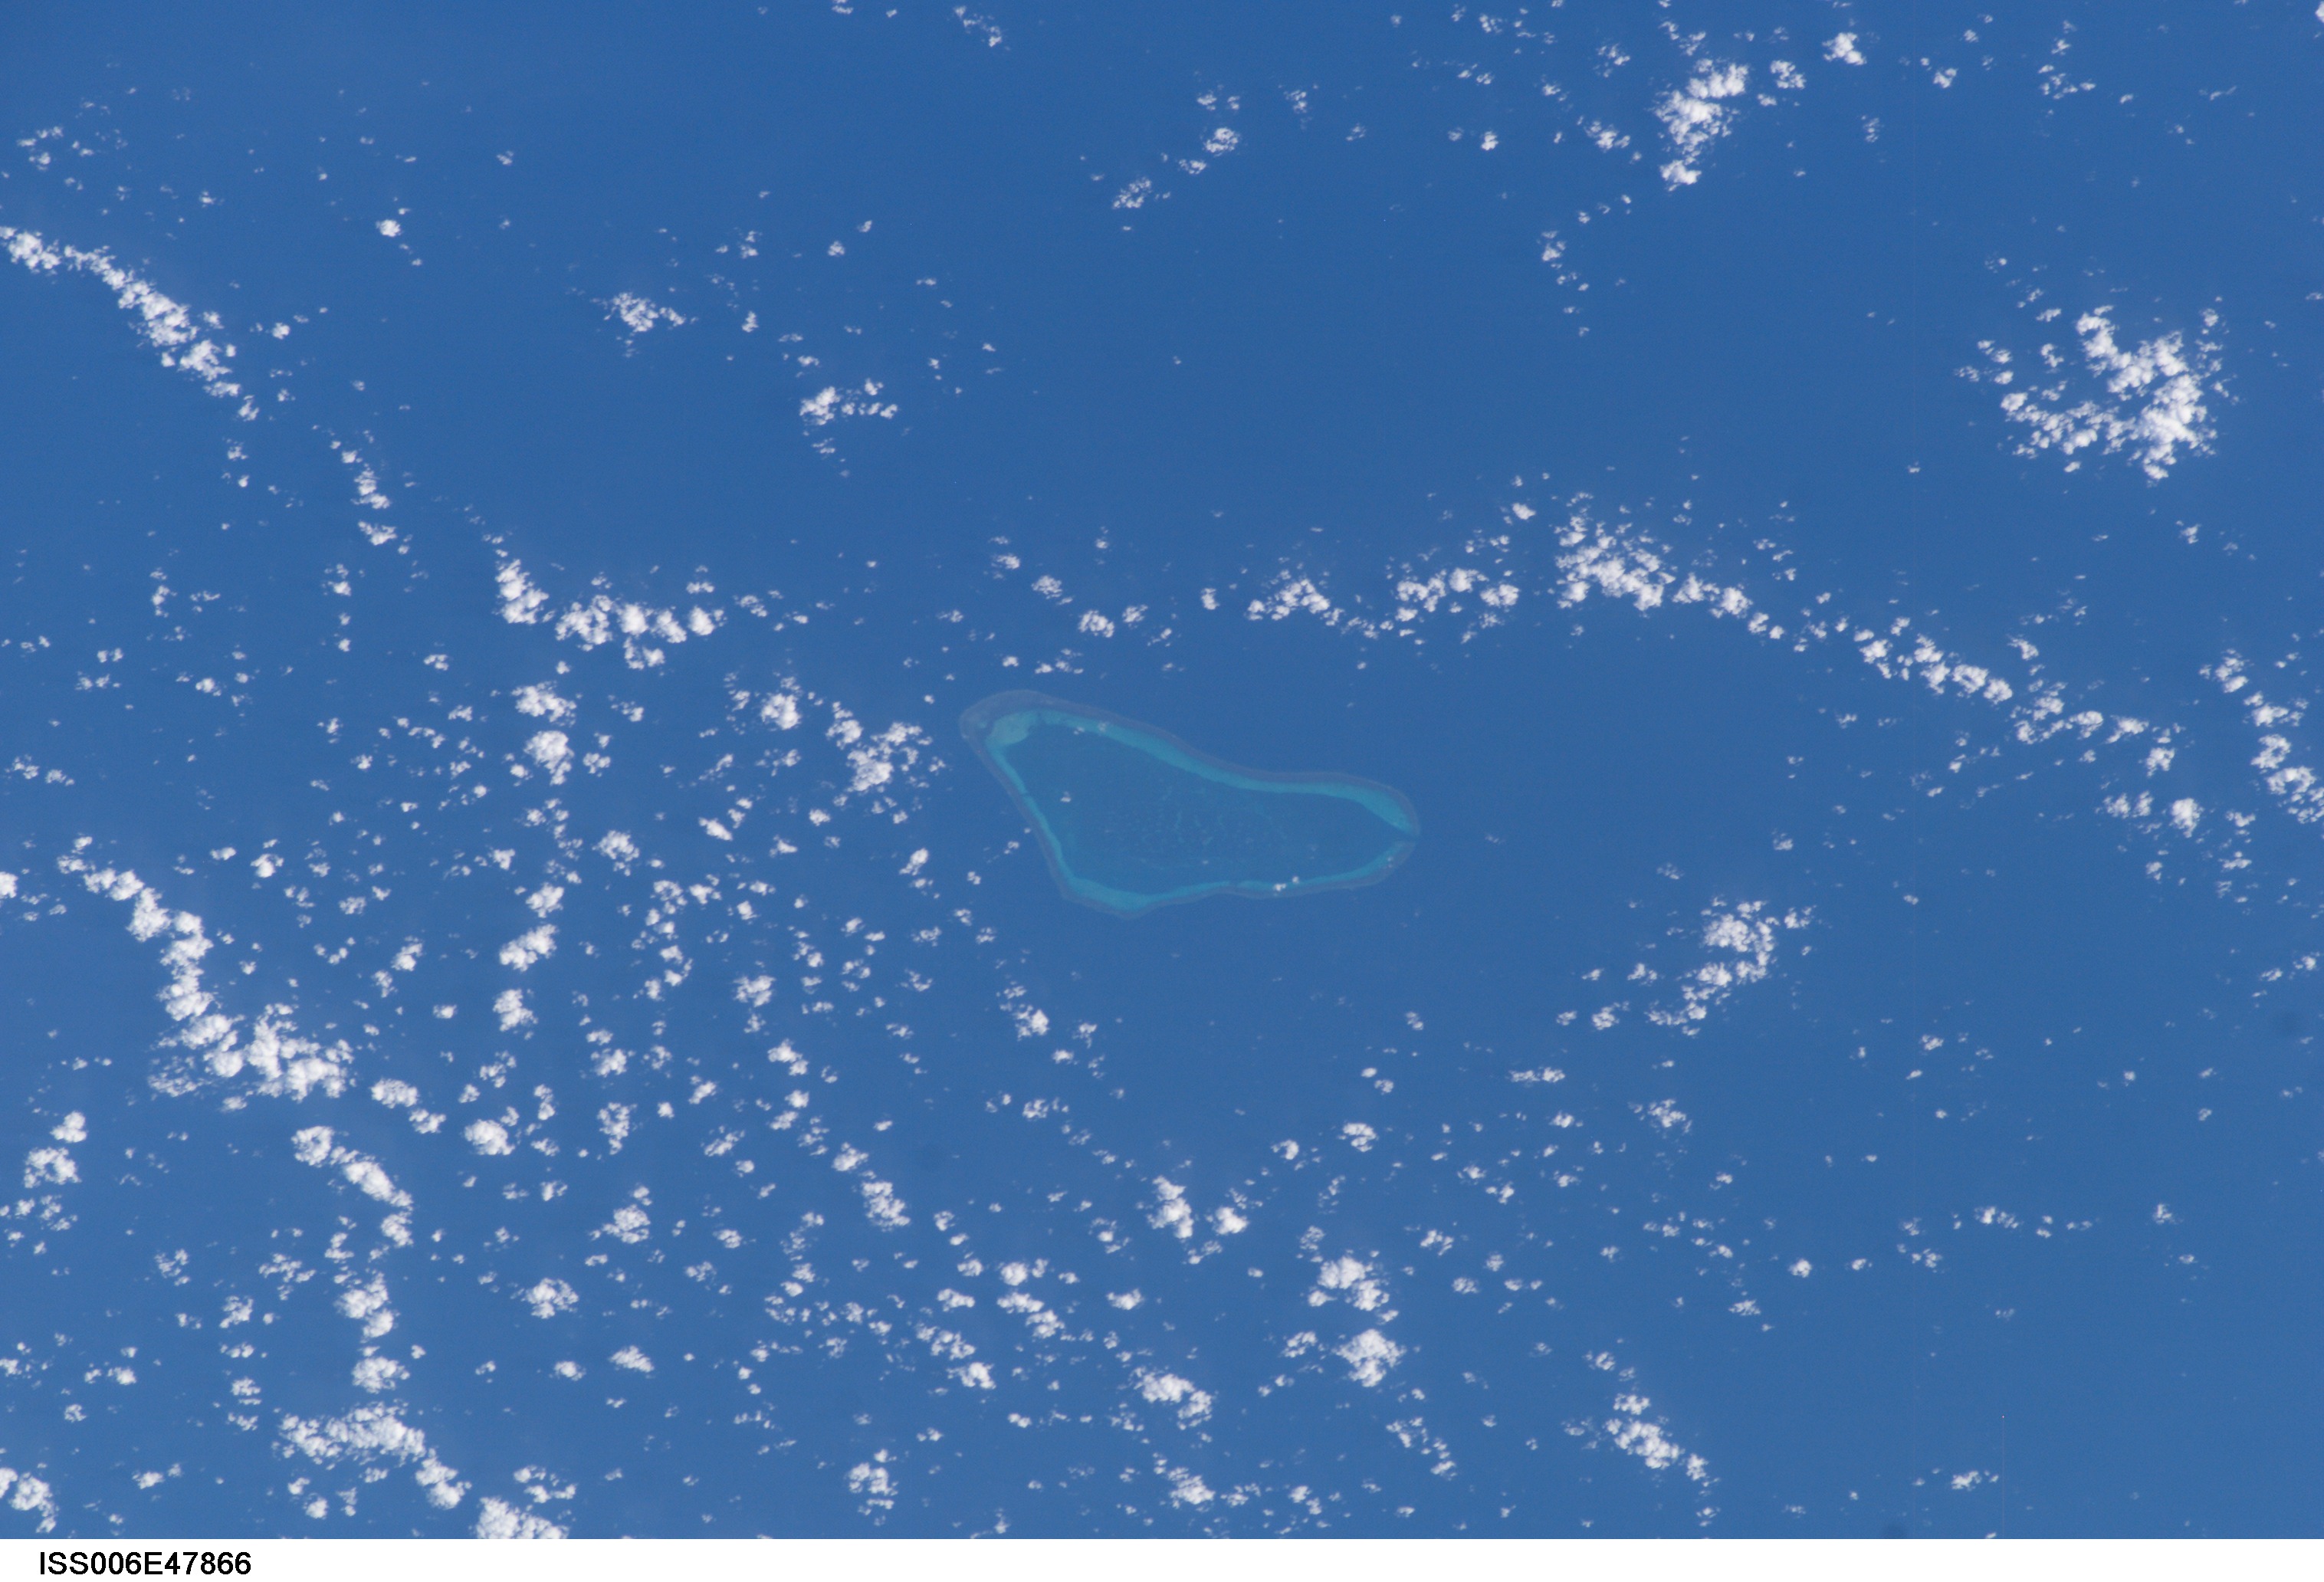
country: SOUTH CHINA SEA
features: SCARBOROUGH SHOAL
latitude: 15.0
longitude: 118.0
